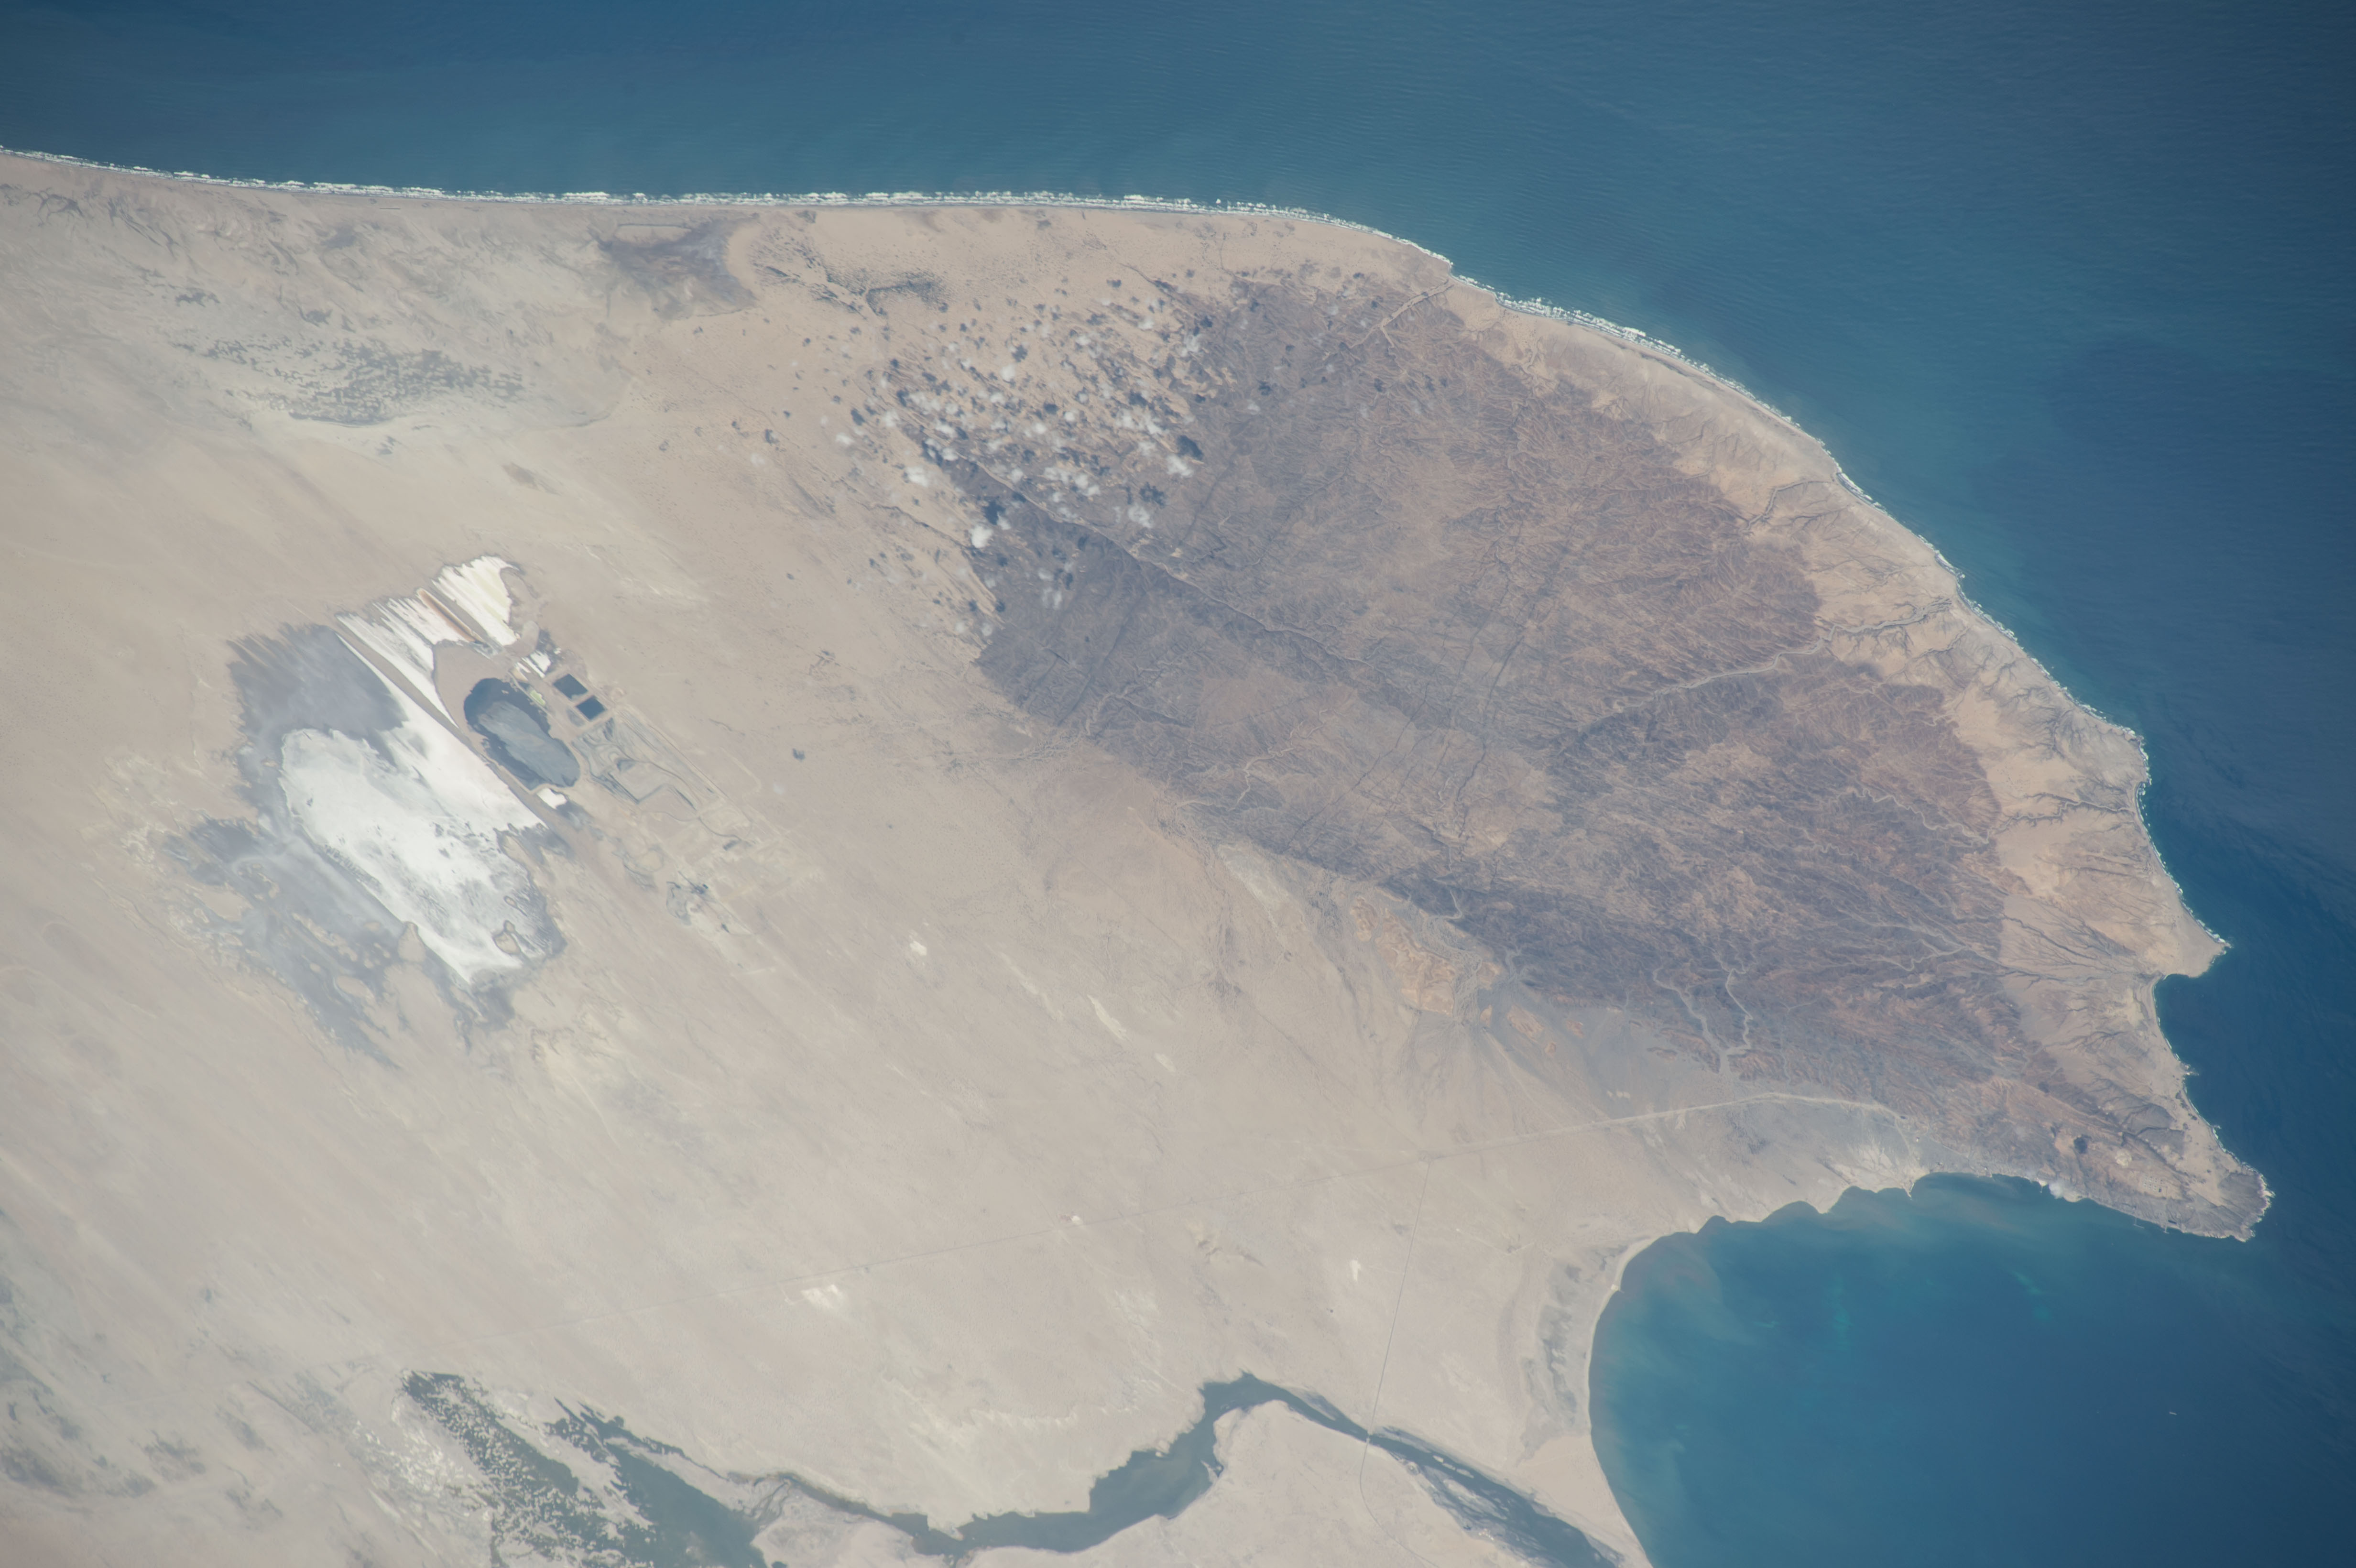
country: PERU
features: BAYOVAR PHOSPHATE MINE,ESTUARIO VIRRILLA,PERU,ZONA RESERVADA ILLESCAS,PAMPA DE YAPATO,PUNTA SHODE,BAHIA DE SECHURA,BAYOVAR,PUNTA EL FARO. CERRO PARADO,PENINSULA DE ILLESCAS
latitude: -6.0
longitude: -81.0
